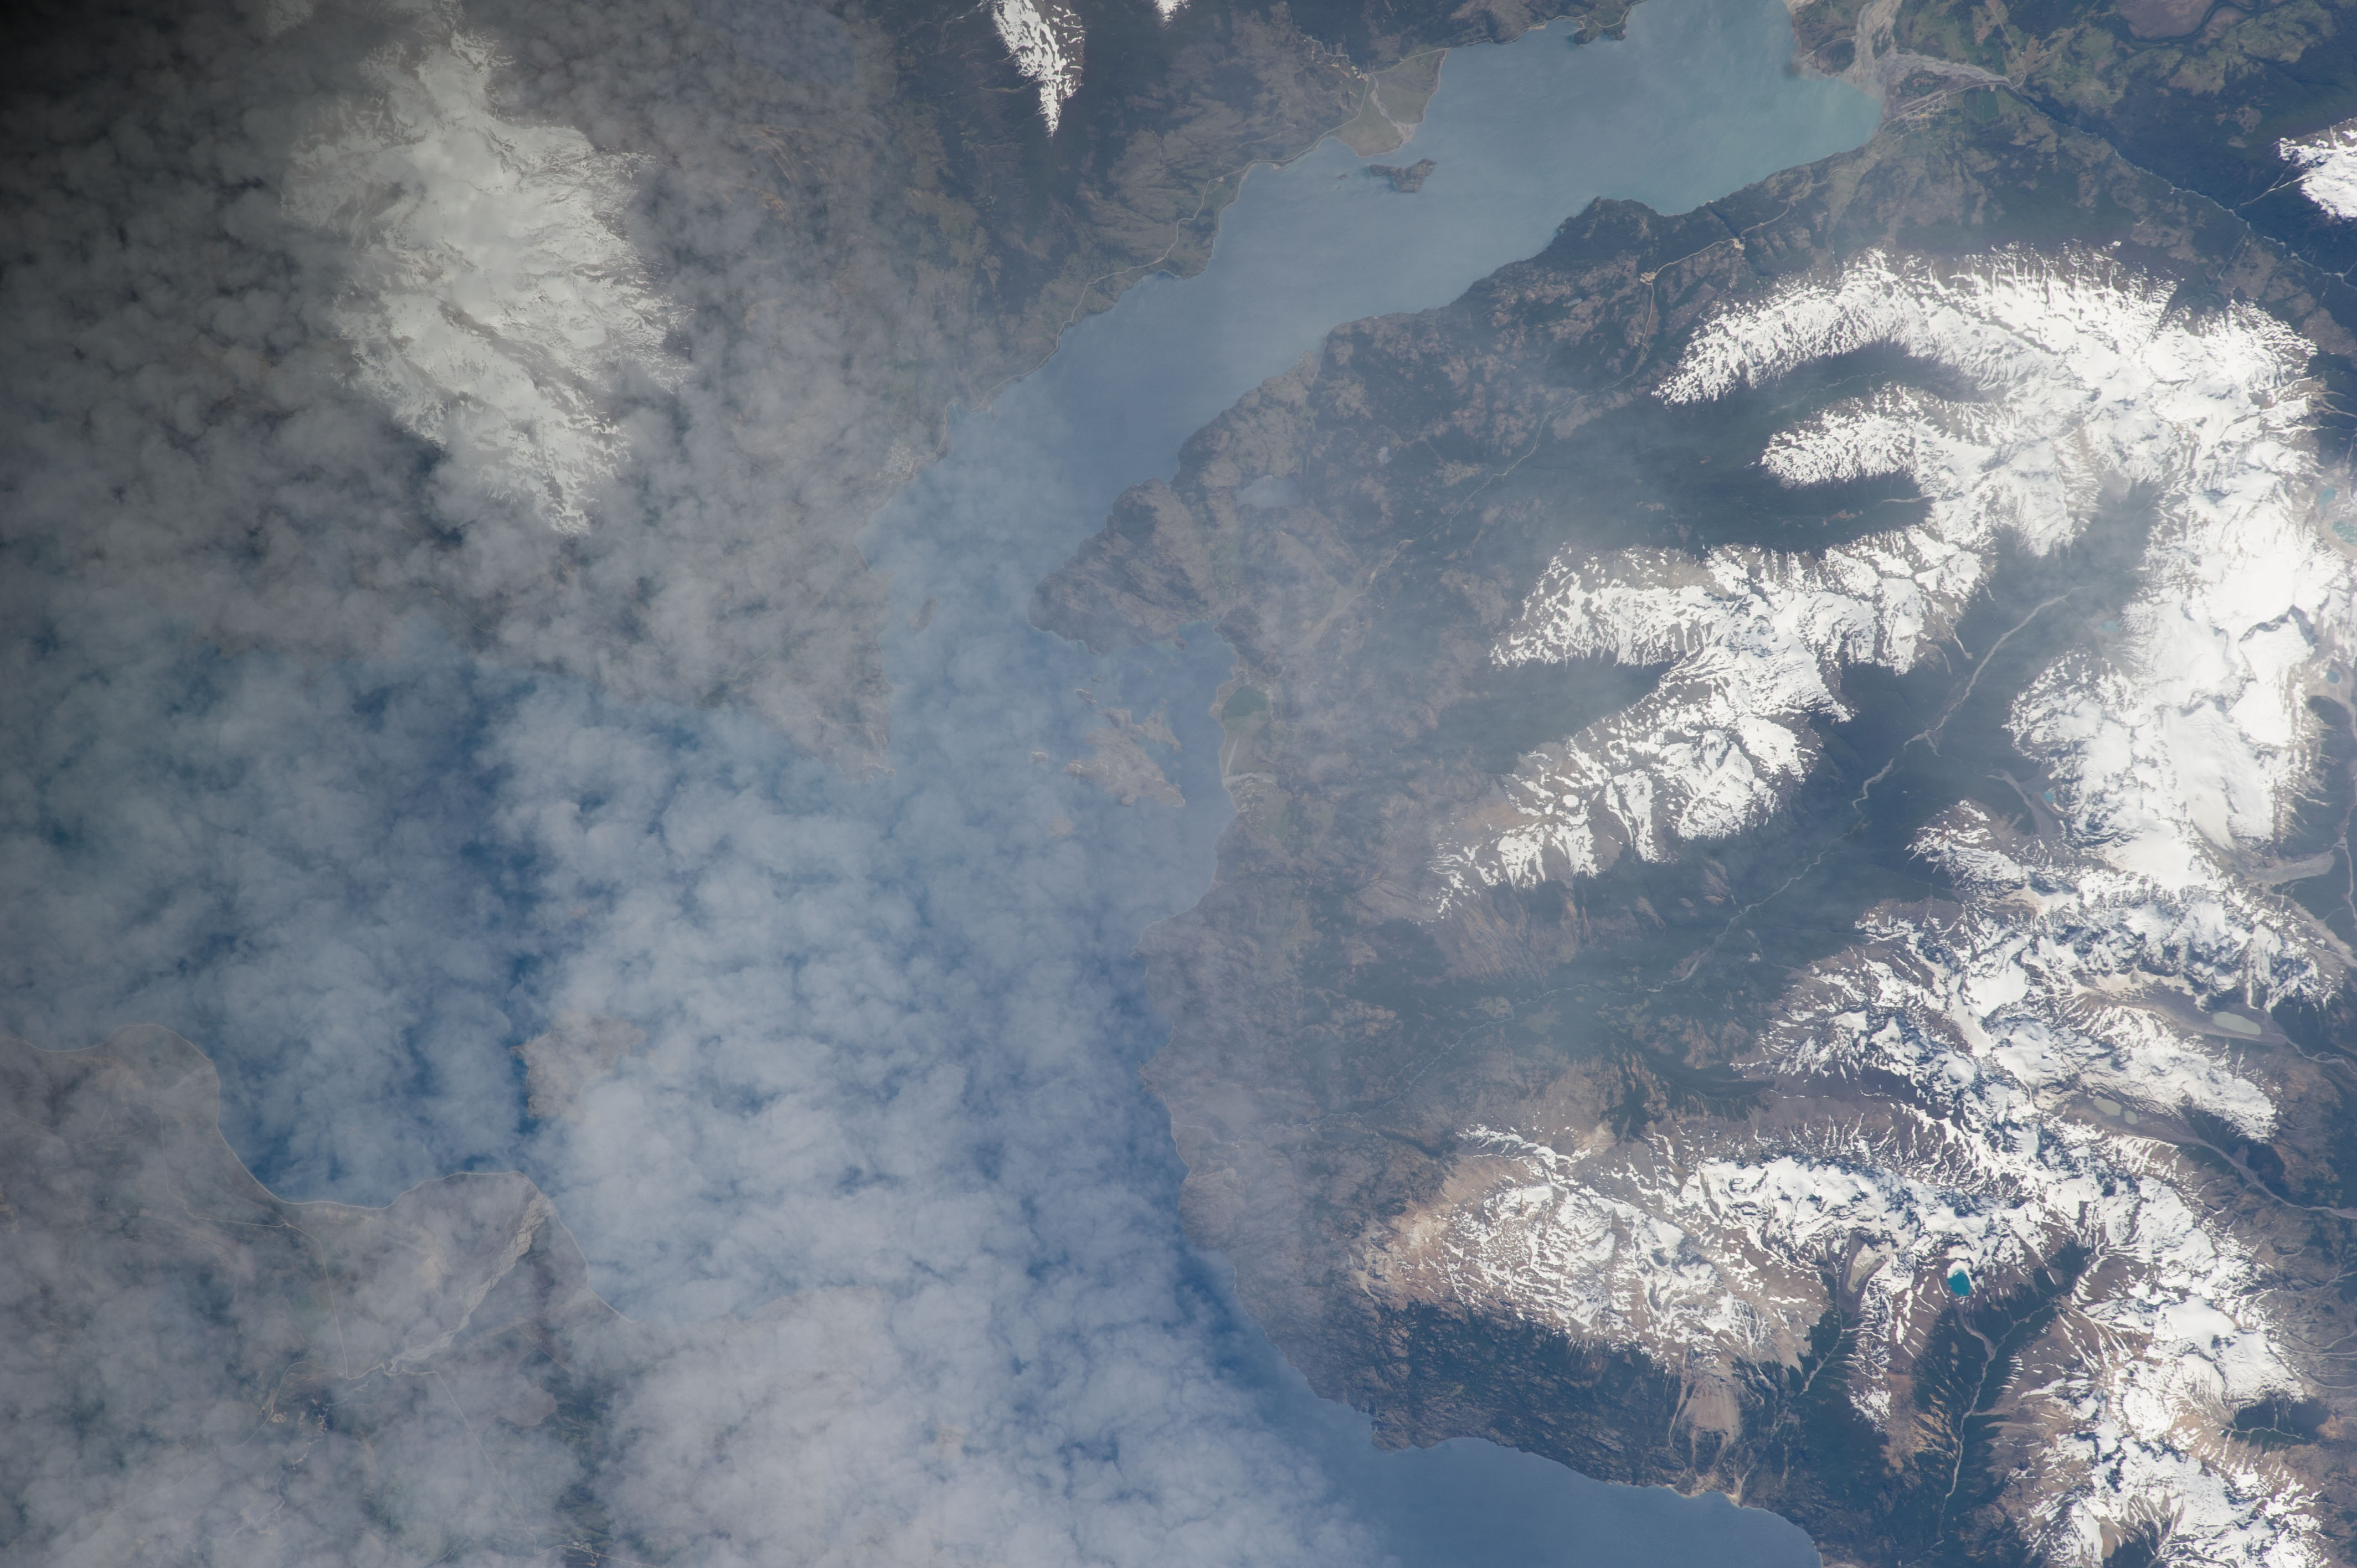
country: CHILE
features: BUENOS AIRES L., SNOW
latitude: -46.6
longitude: -72.5
